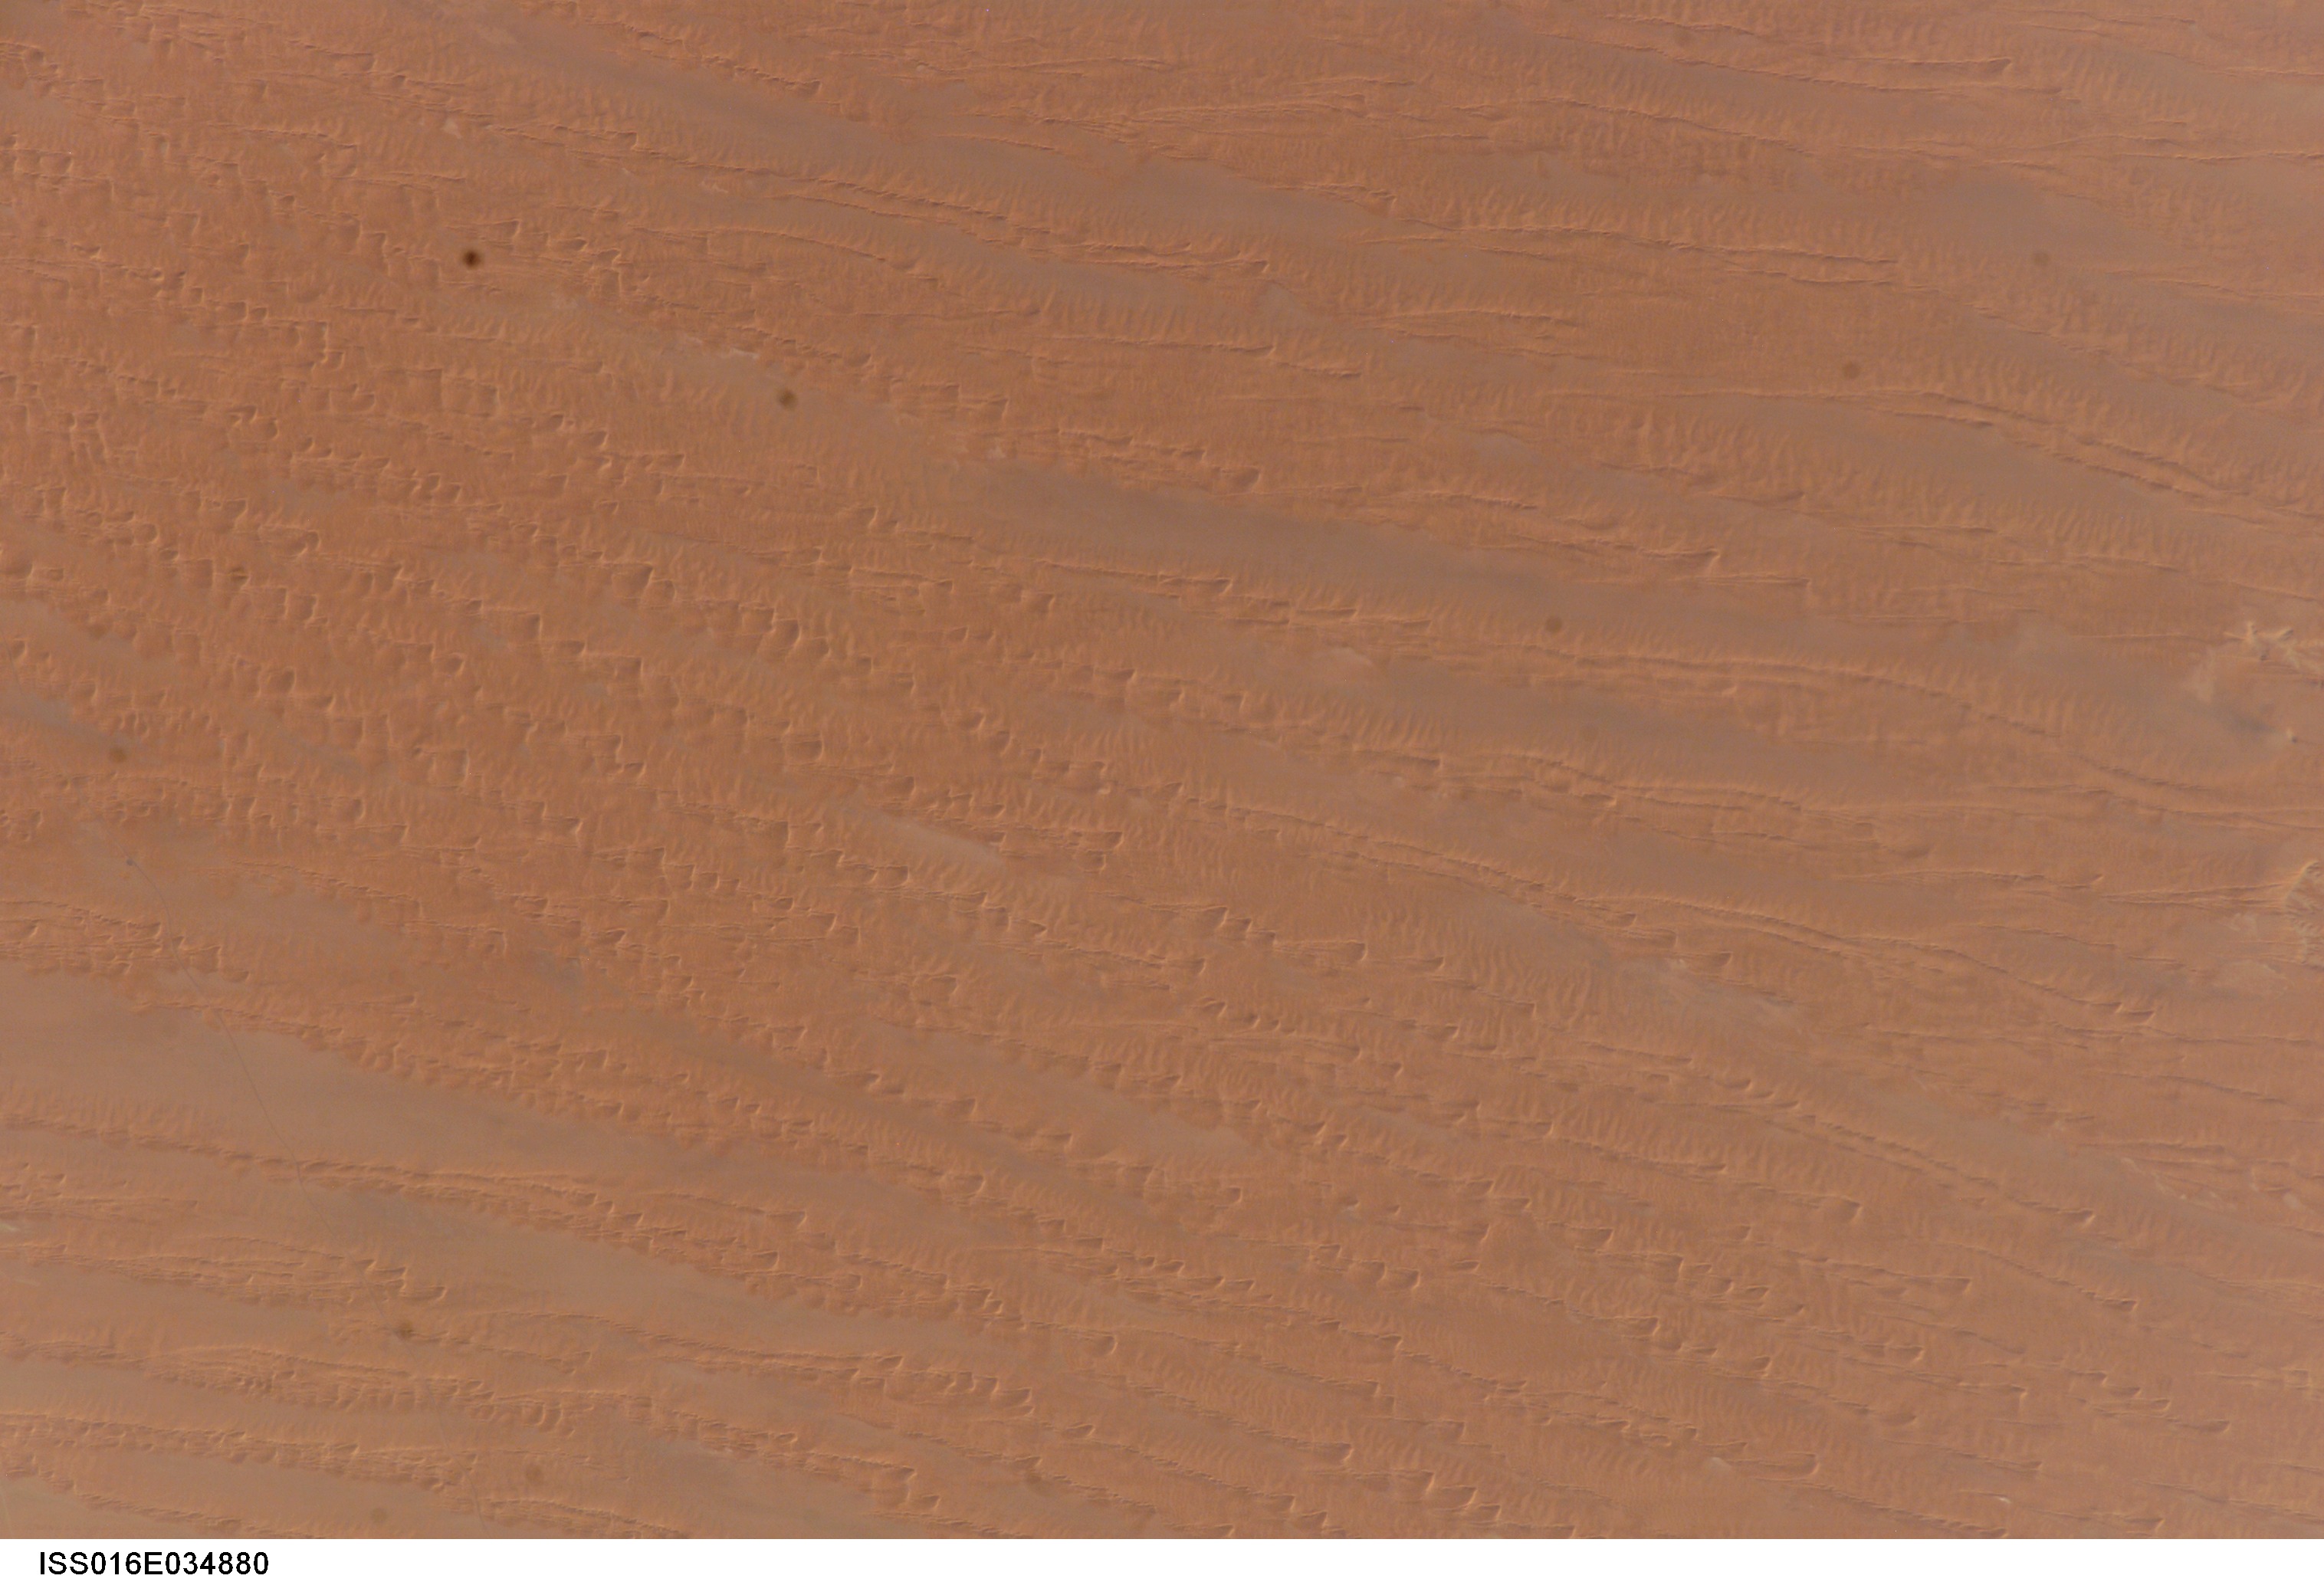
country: SAUDI ARABIA
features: DAHM SANDY DESERT, DUNE FIELD
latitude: 17.5
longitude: 45.5
